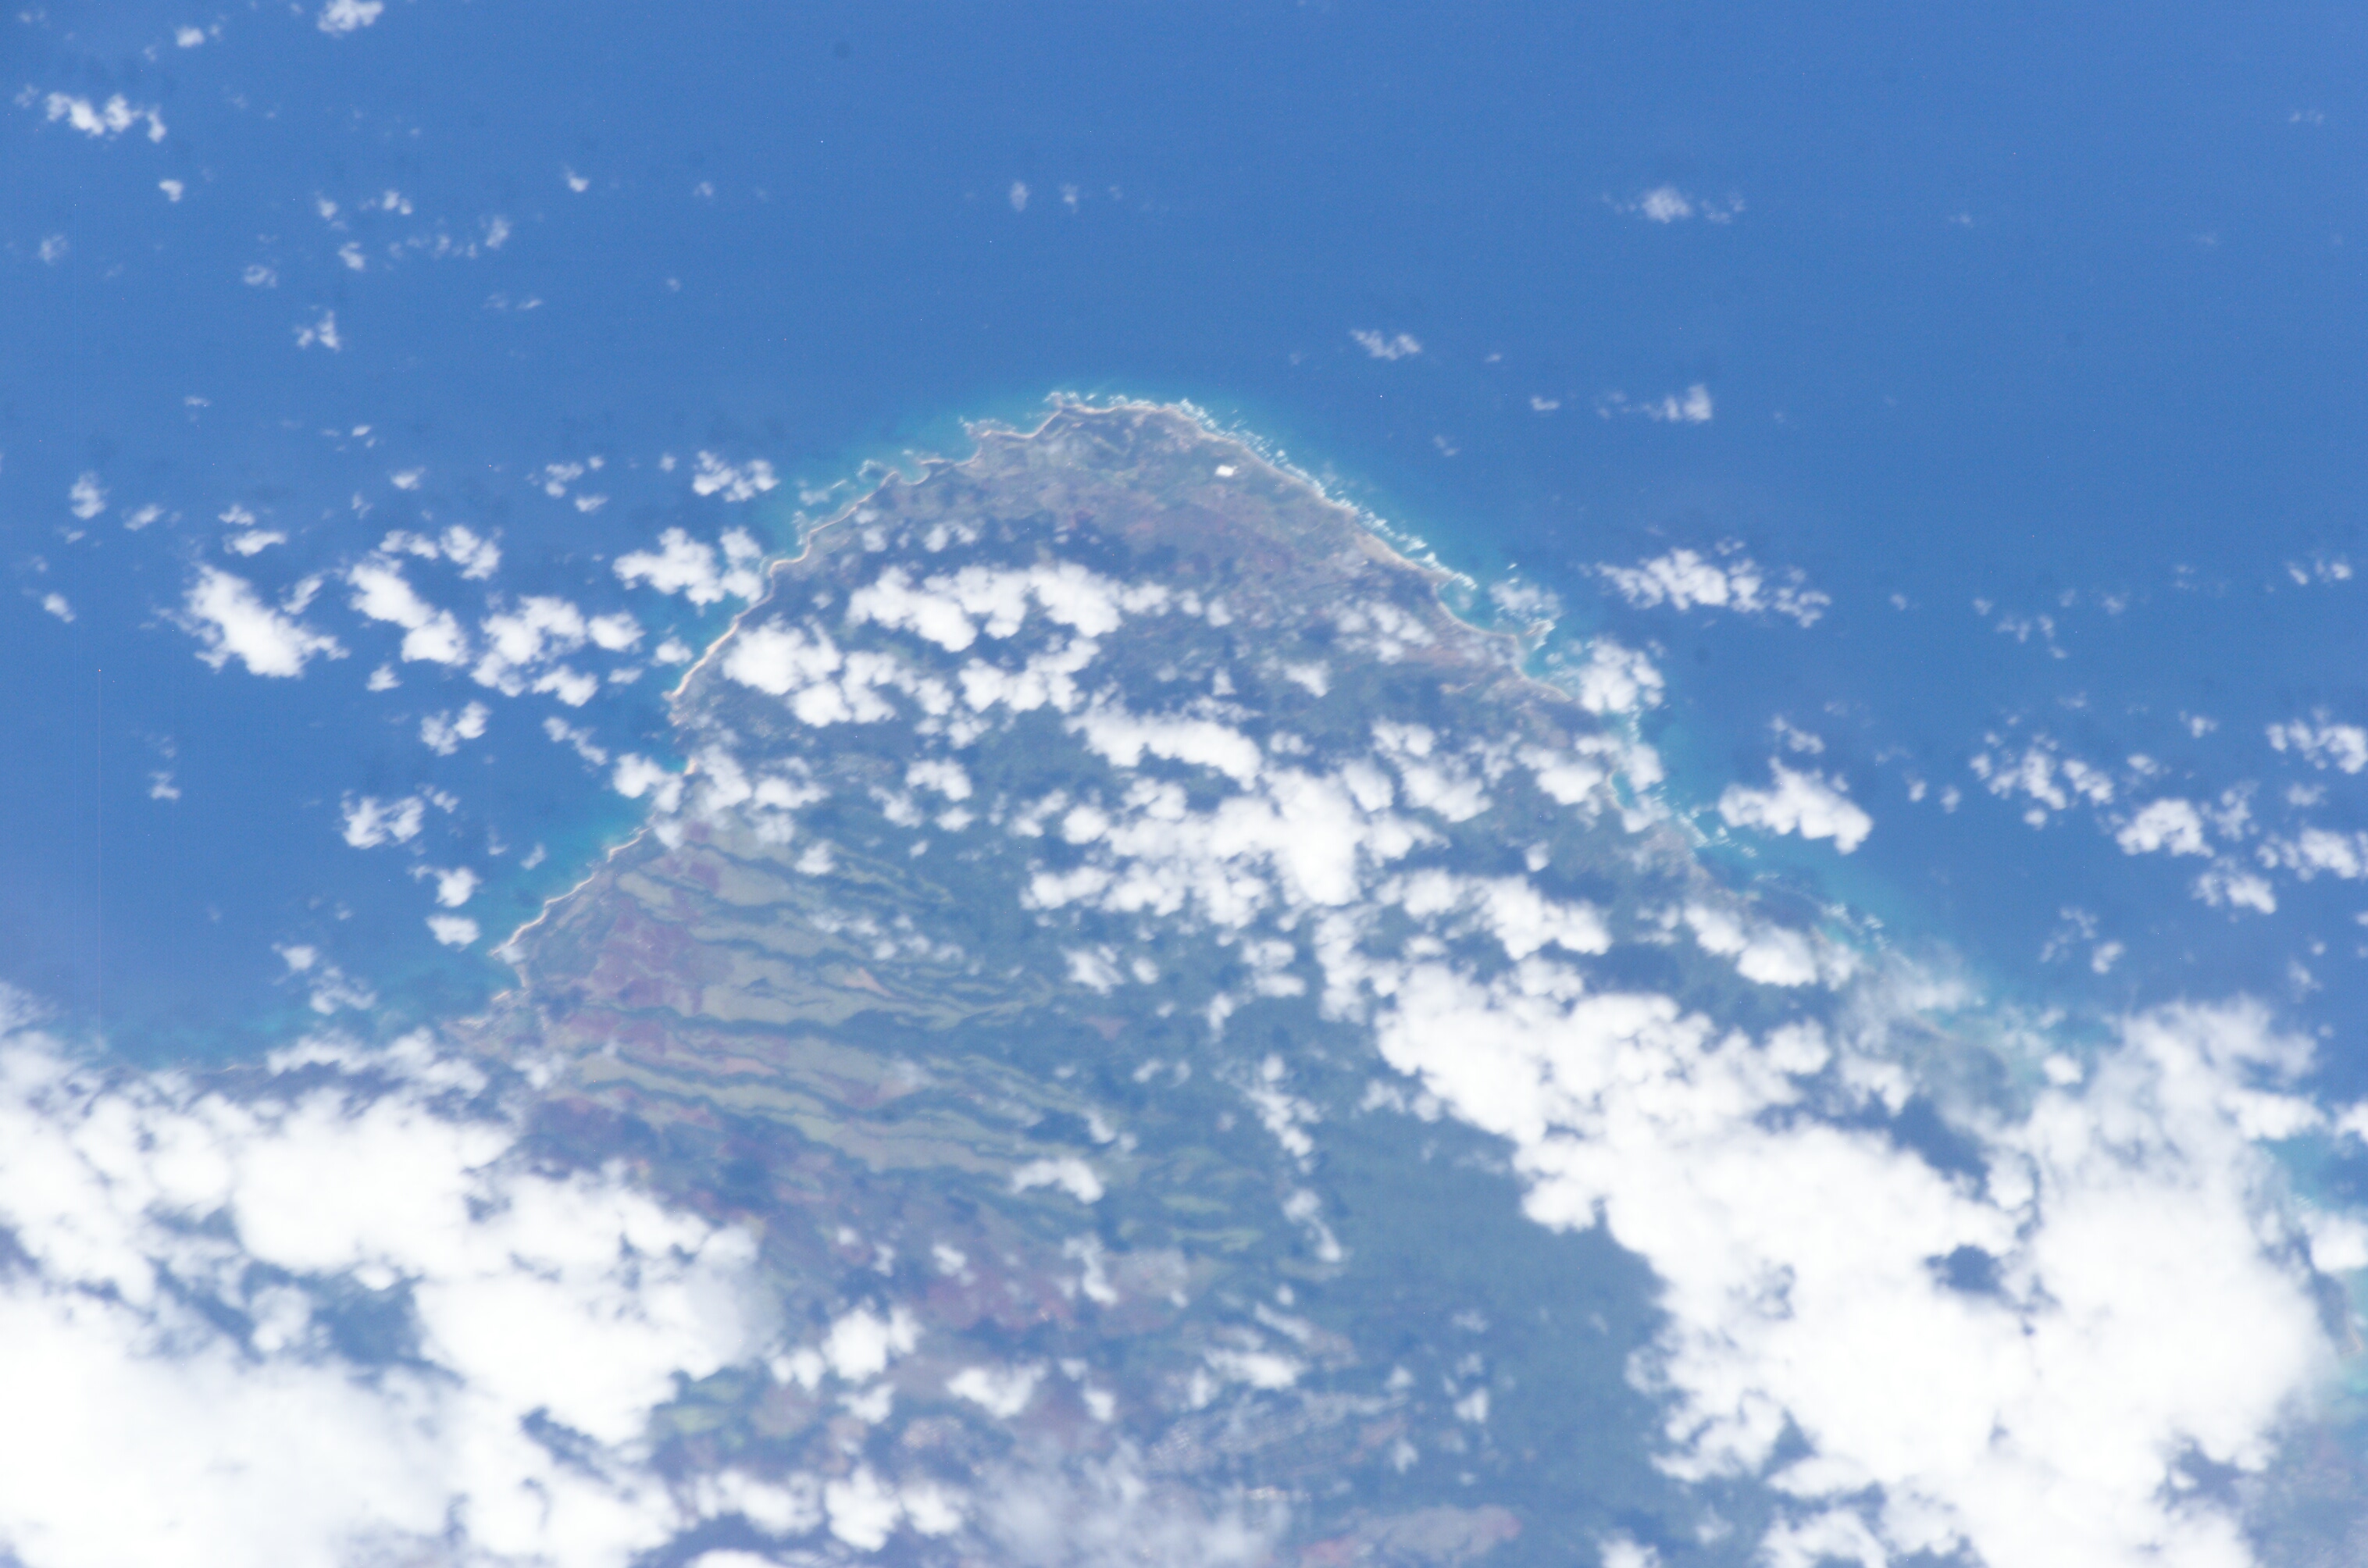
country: USA-HAWAII
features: OAHU, KAHUKU PT., REEFS
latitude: 21.4
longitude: -158.0
